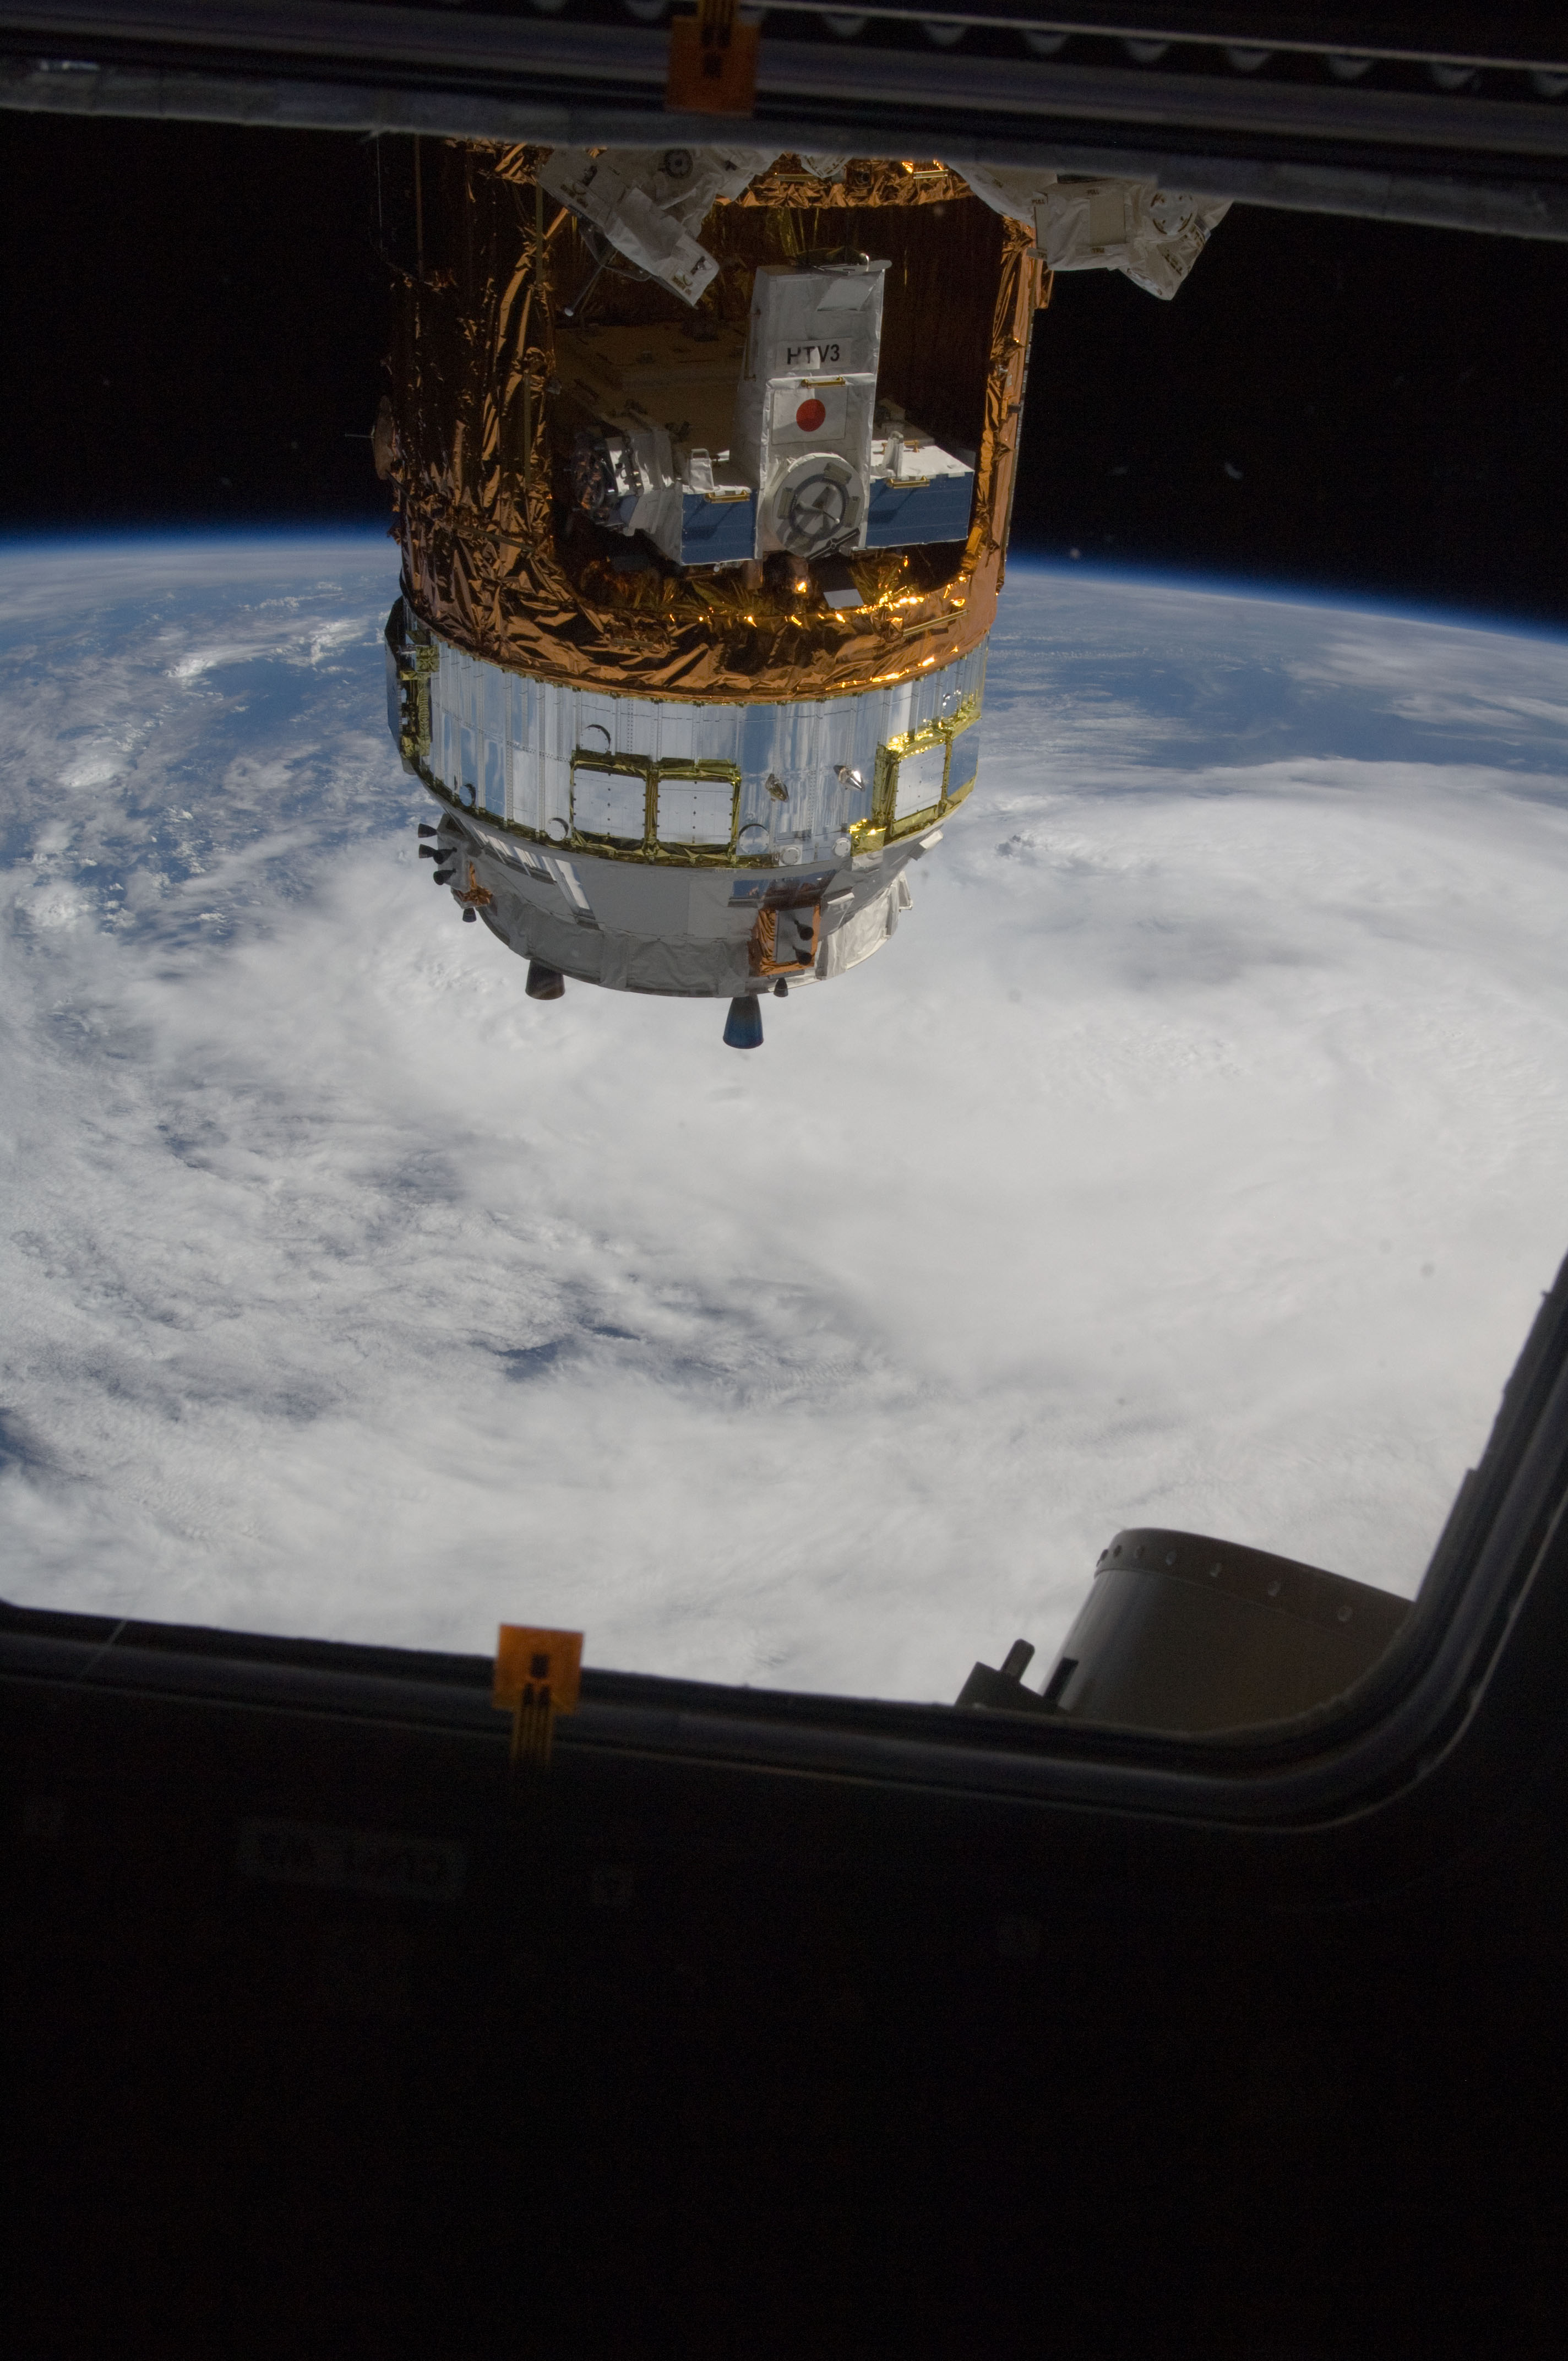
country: ATLANTIC OCEAN
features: PAN-TROPICAL STORM LESLIE, ISS
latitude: 33.5
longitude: -62.0
